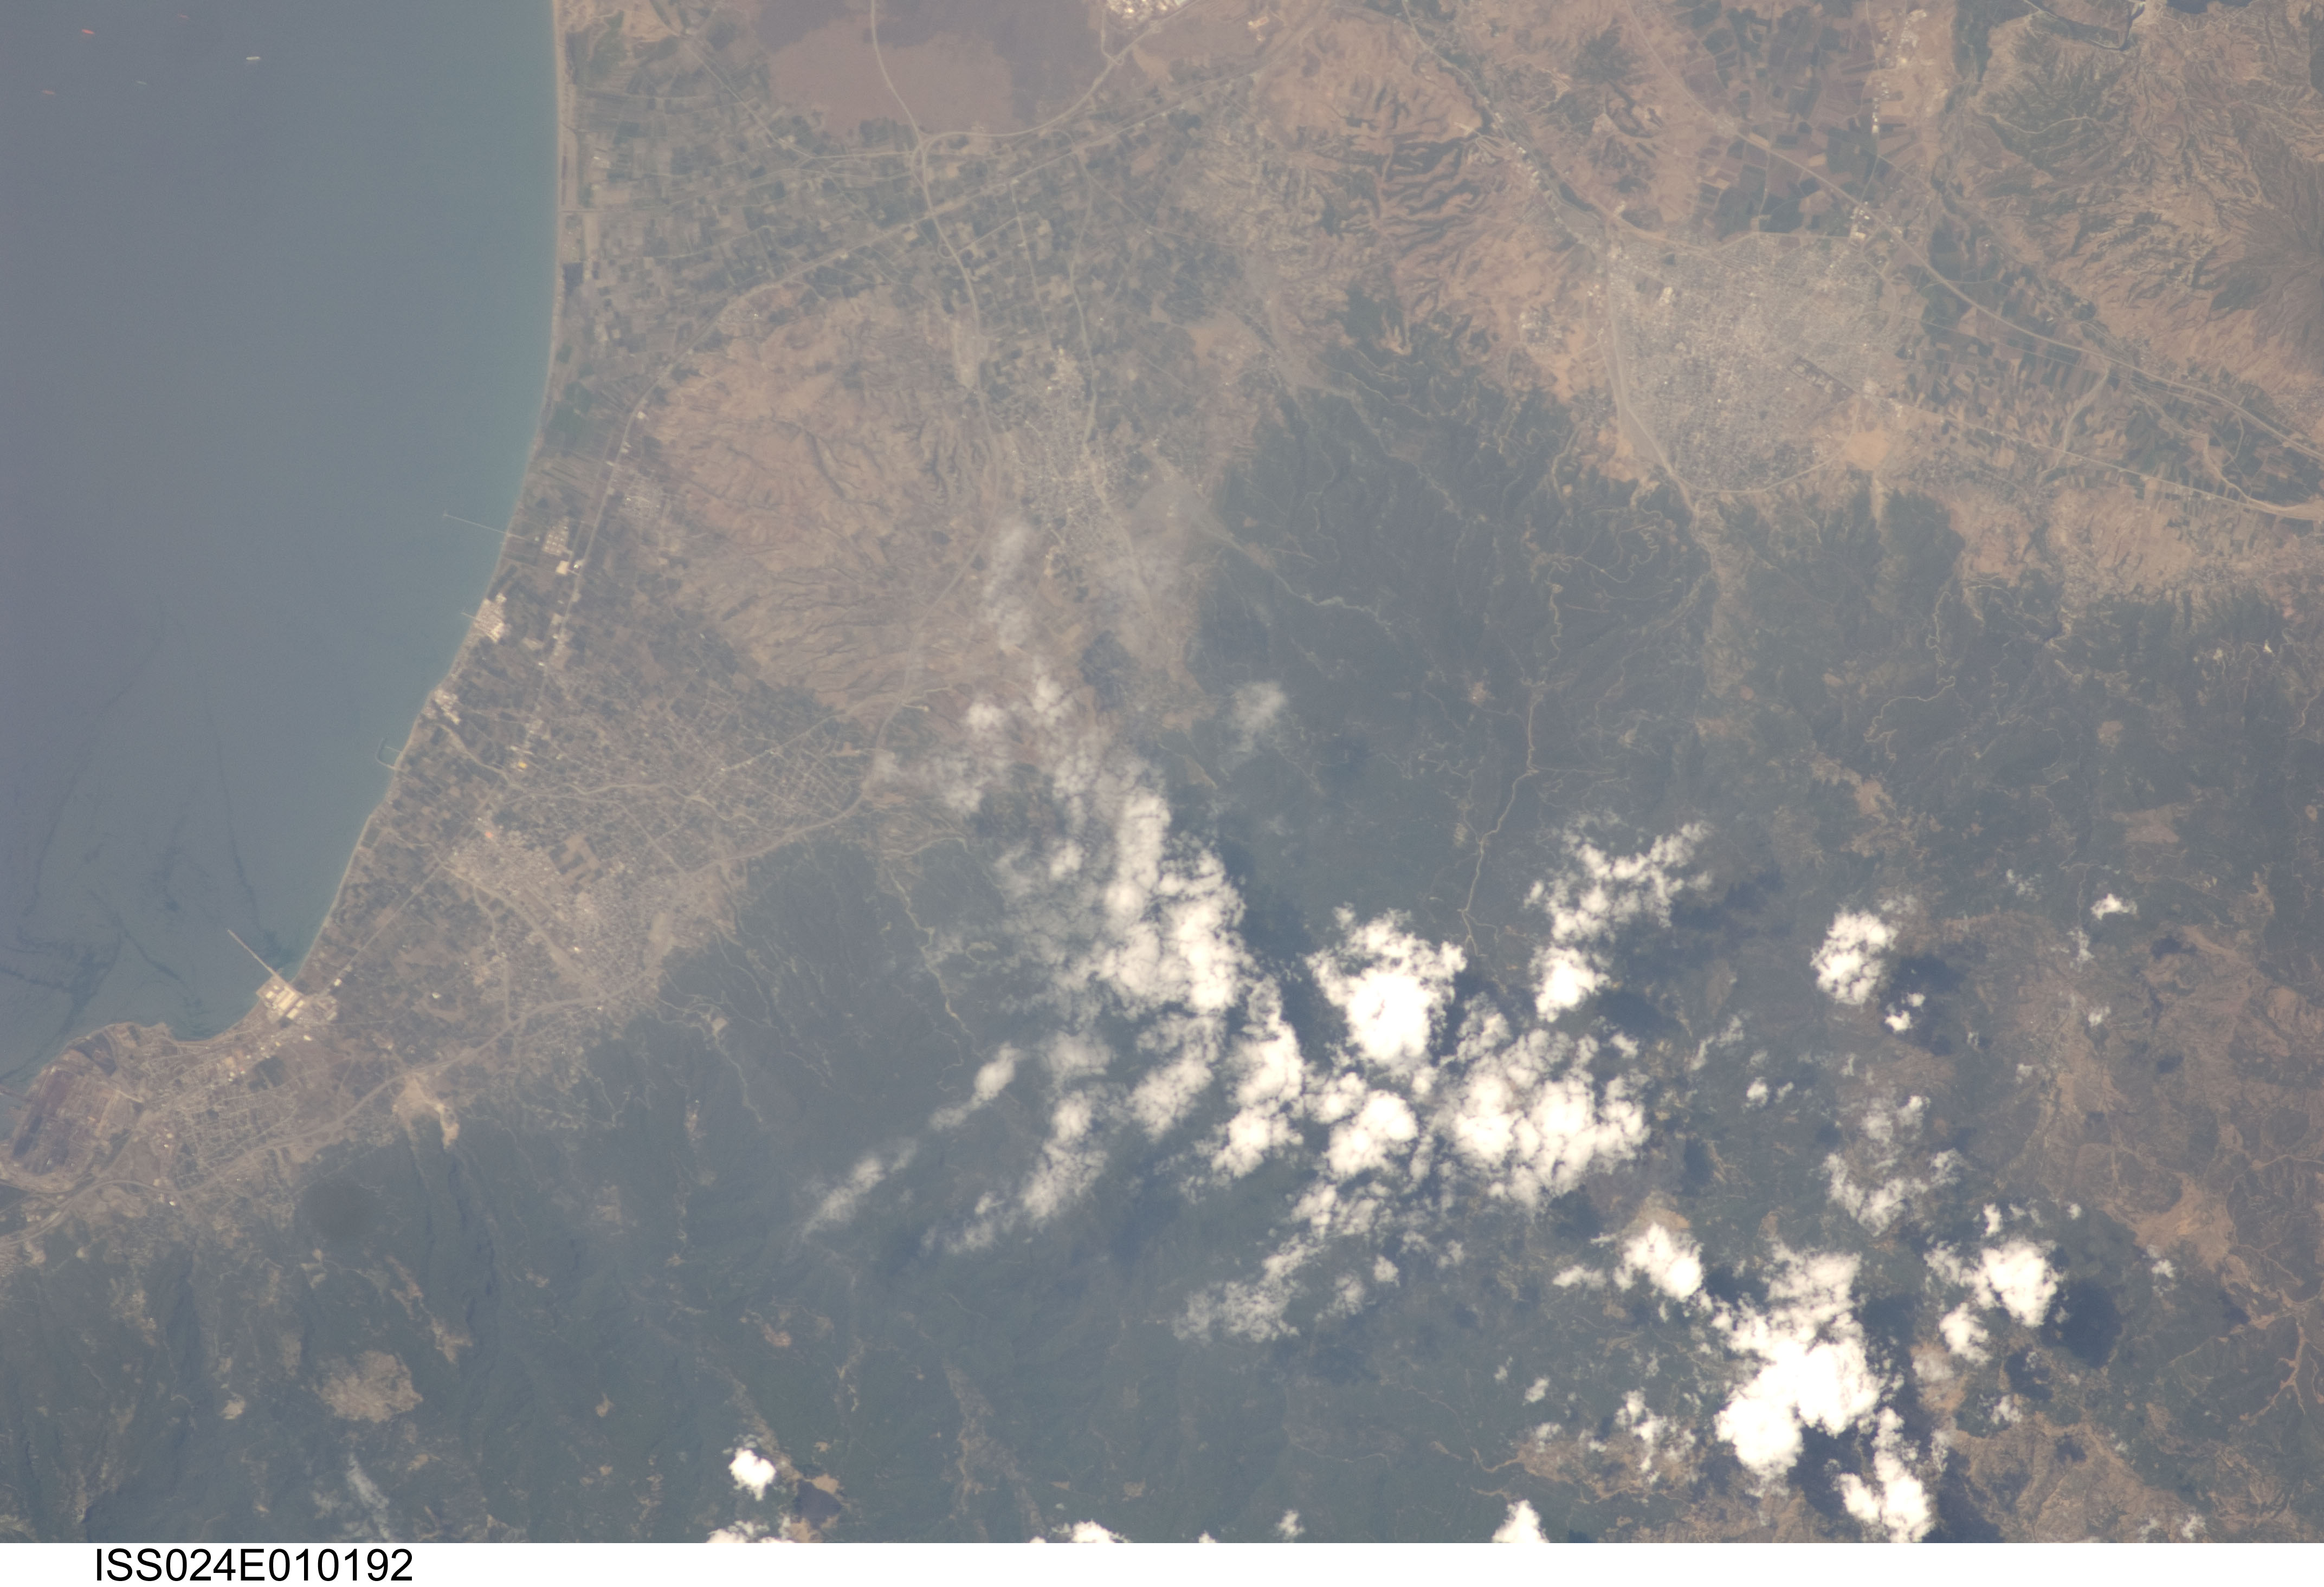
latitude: 36.9
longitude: 36.3
